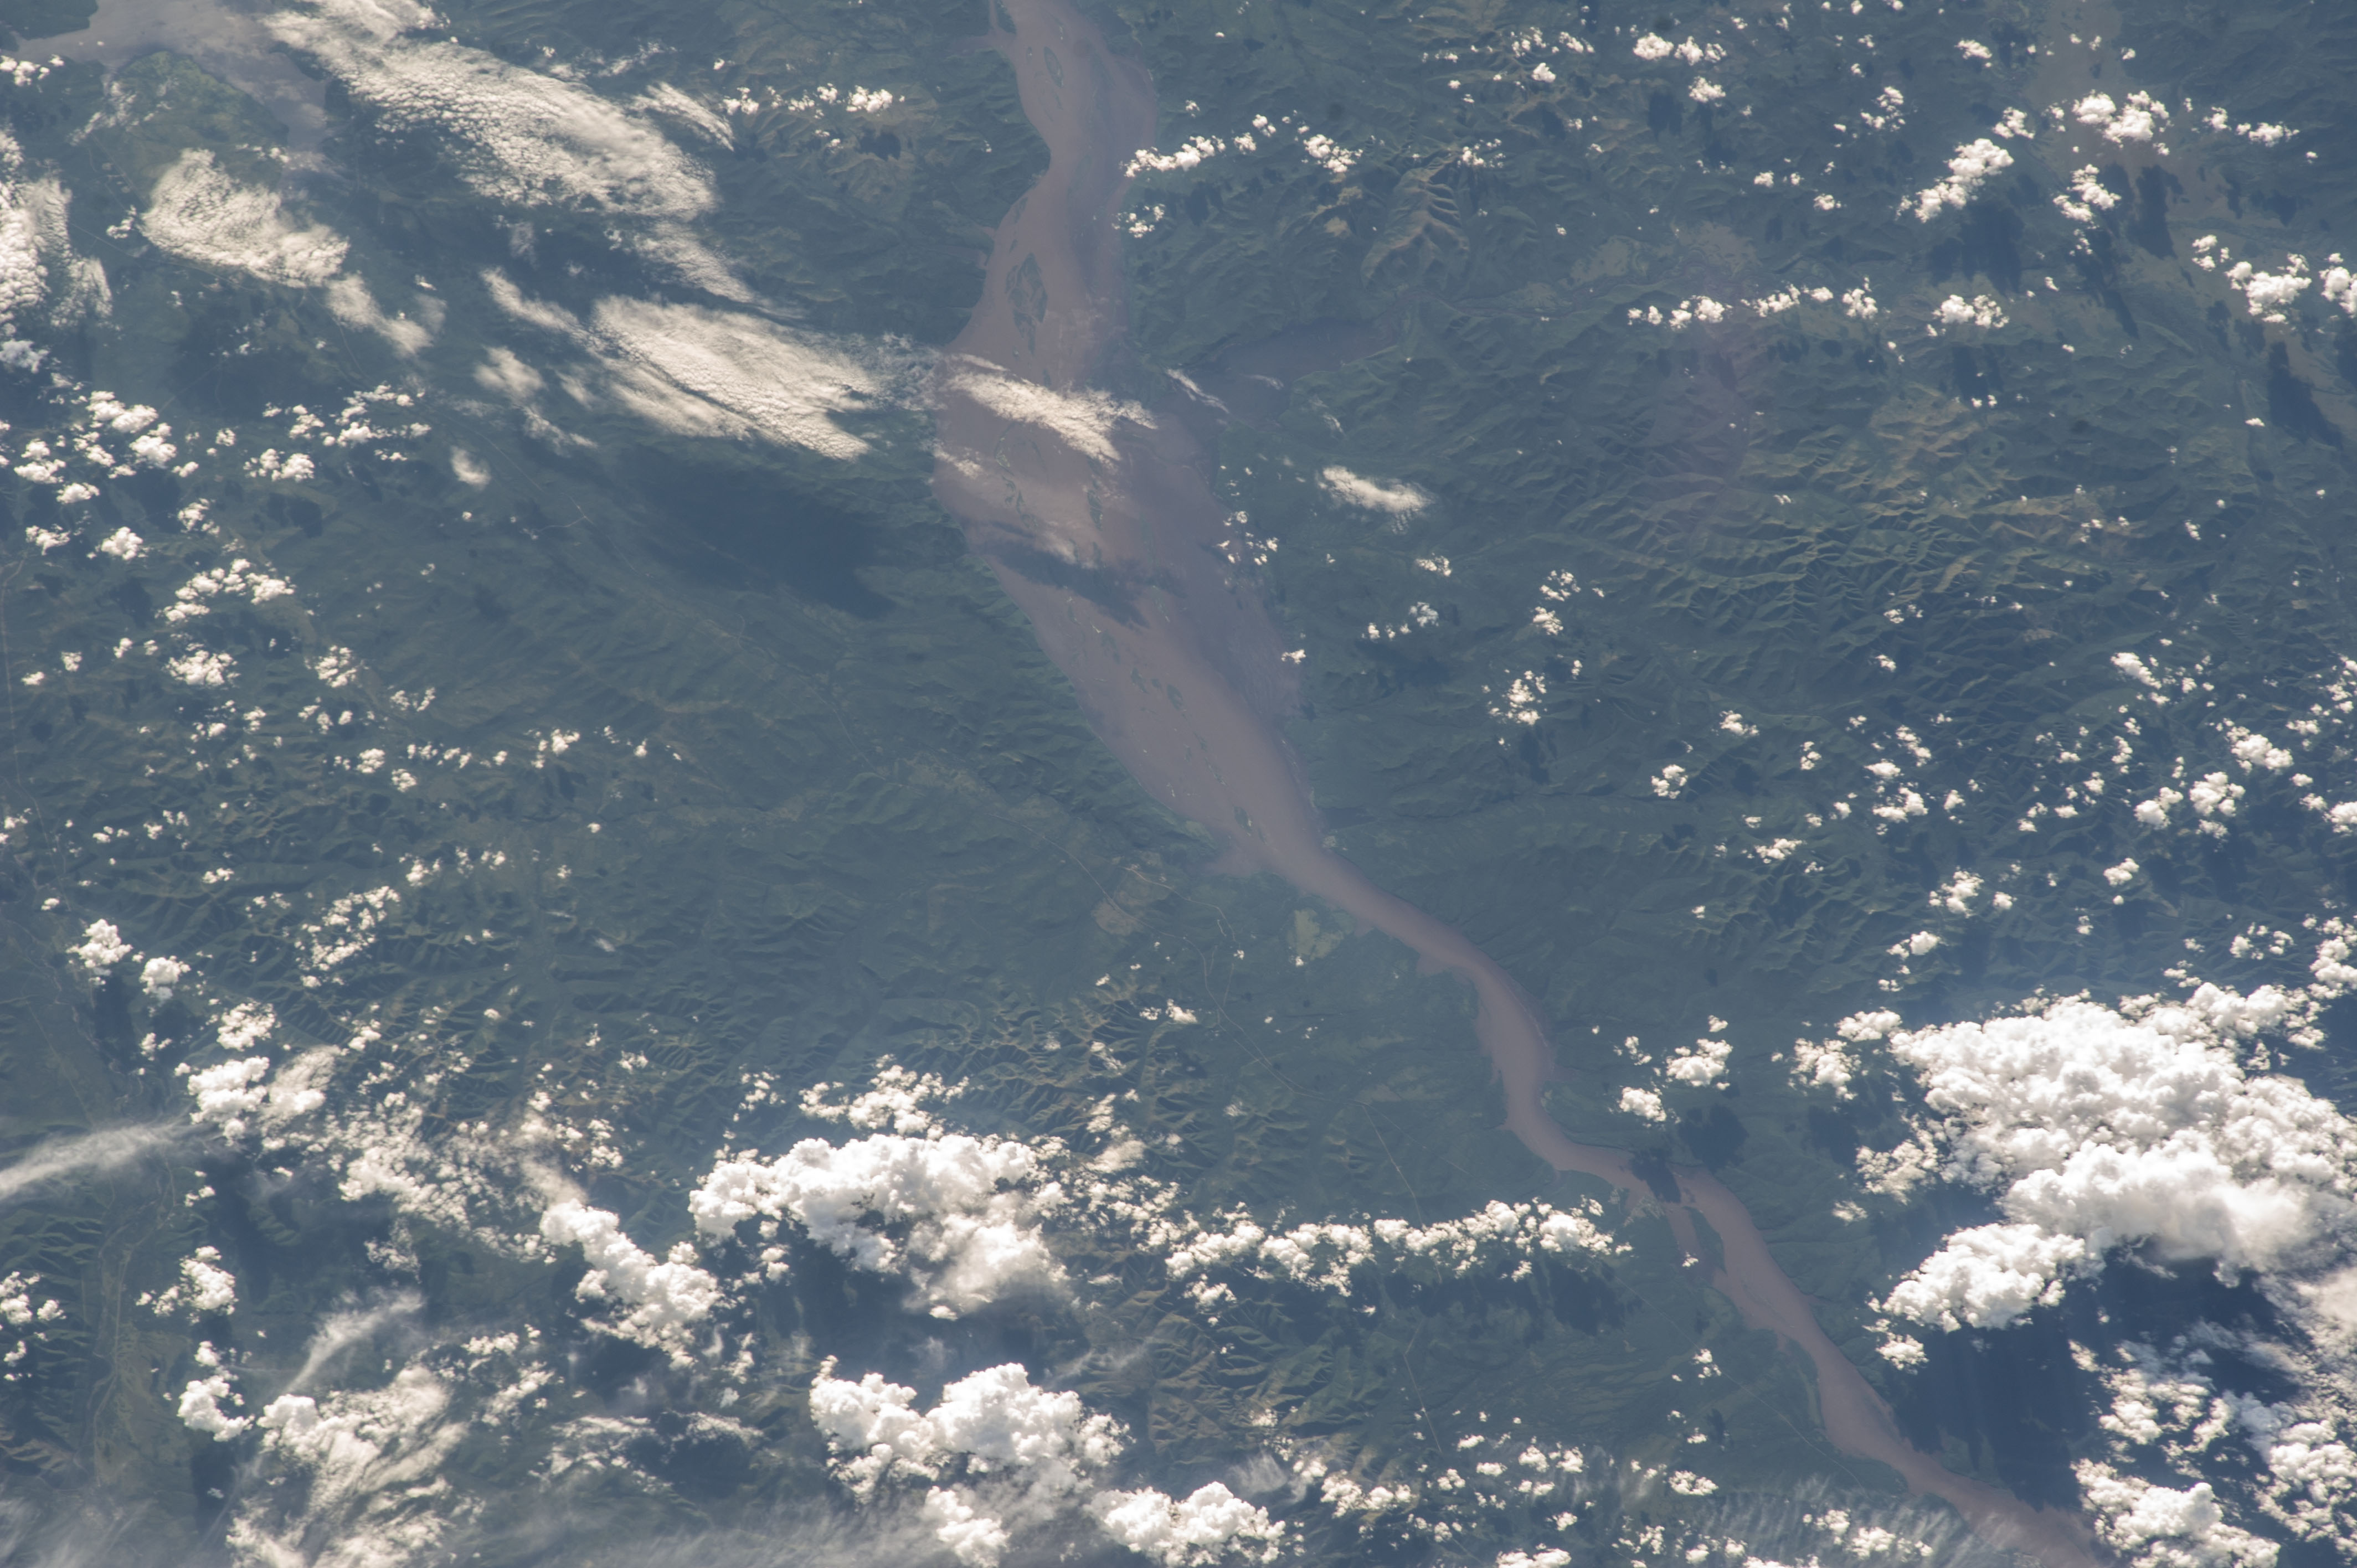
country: RUSSIAN FEDERATION
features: AMUR RIVER, SEDIMENT PLUME, FOR., MTS., AREA E. OF KOMSOMOLSK
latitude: 50.7
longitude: 137.9
